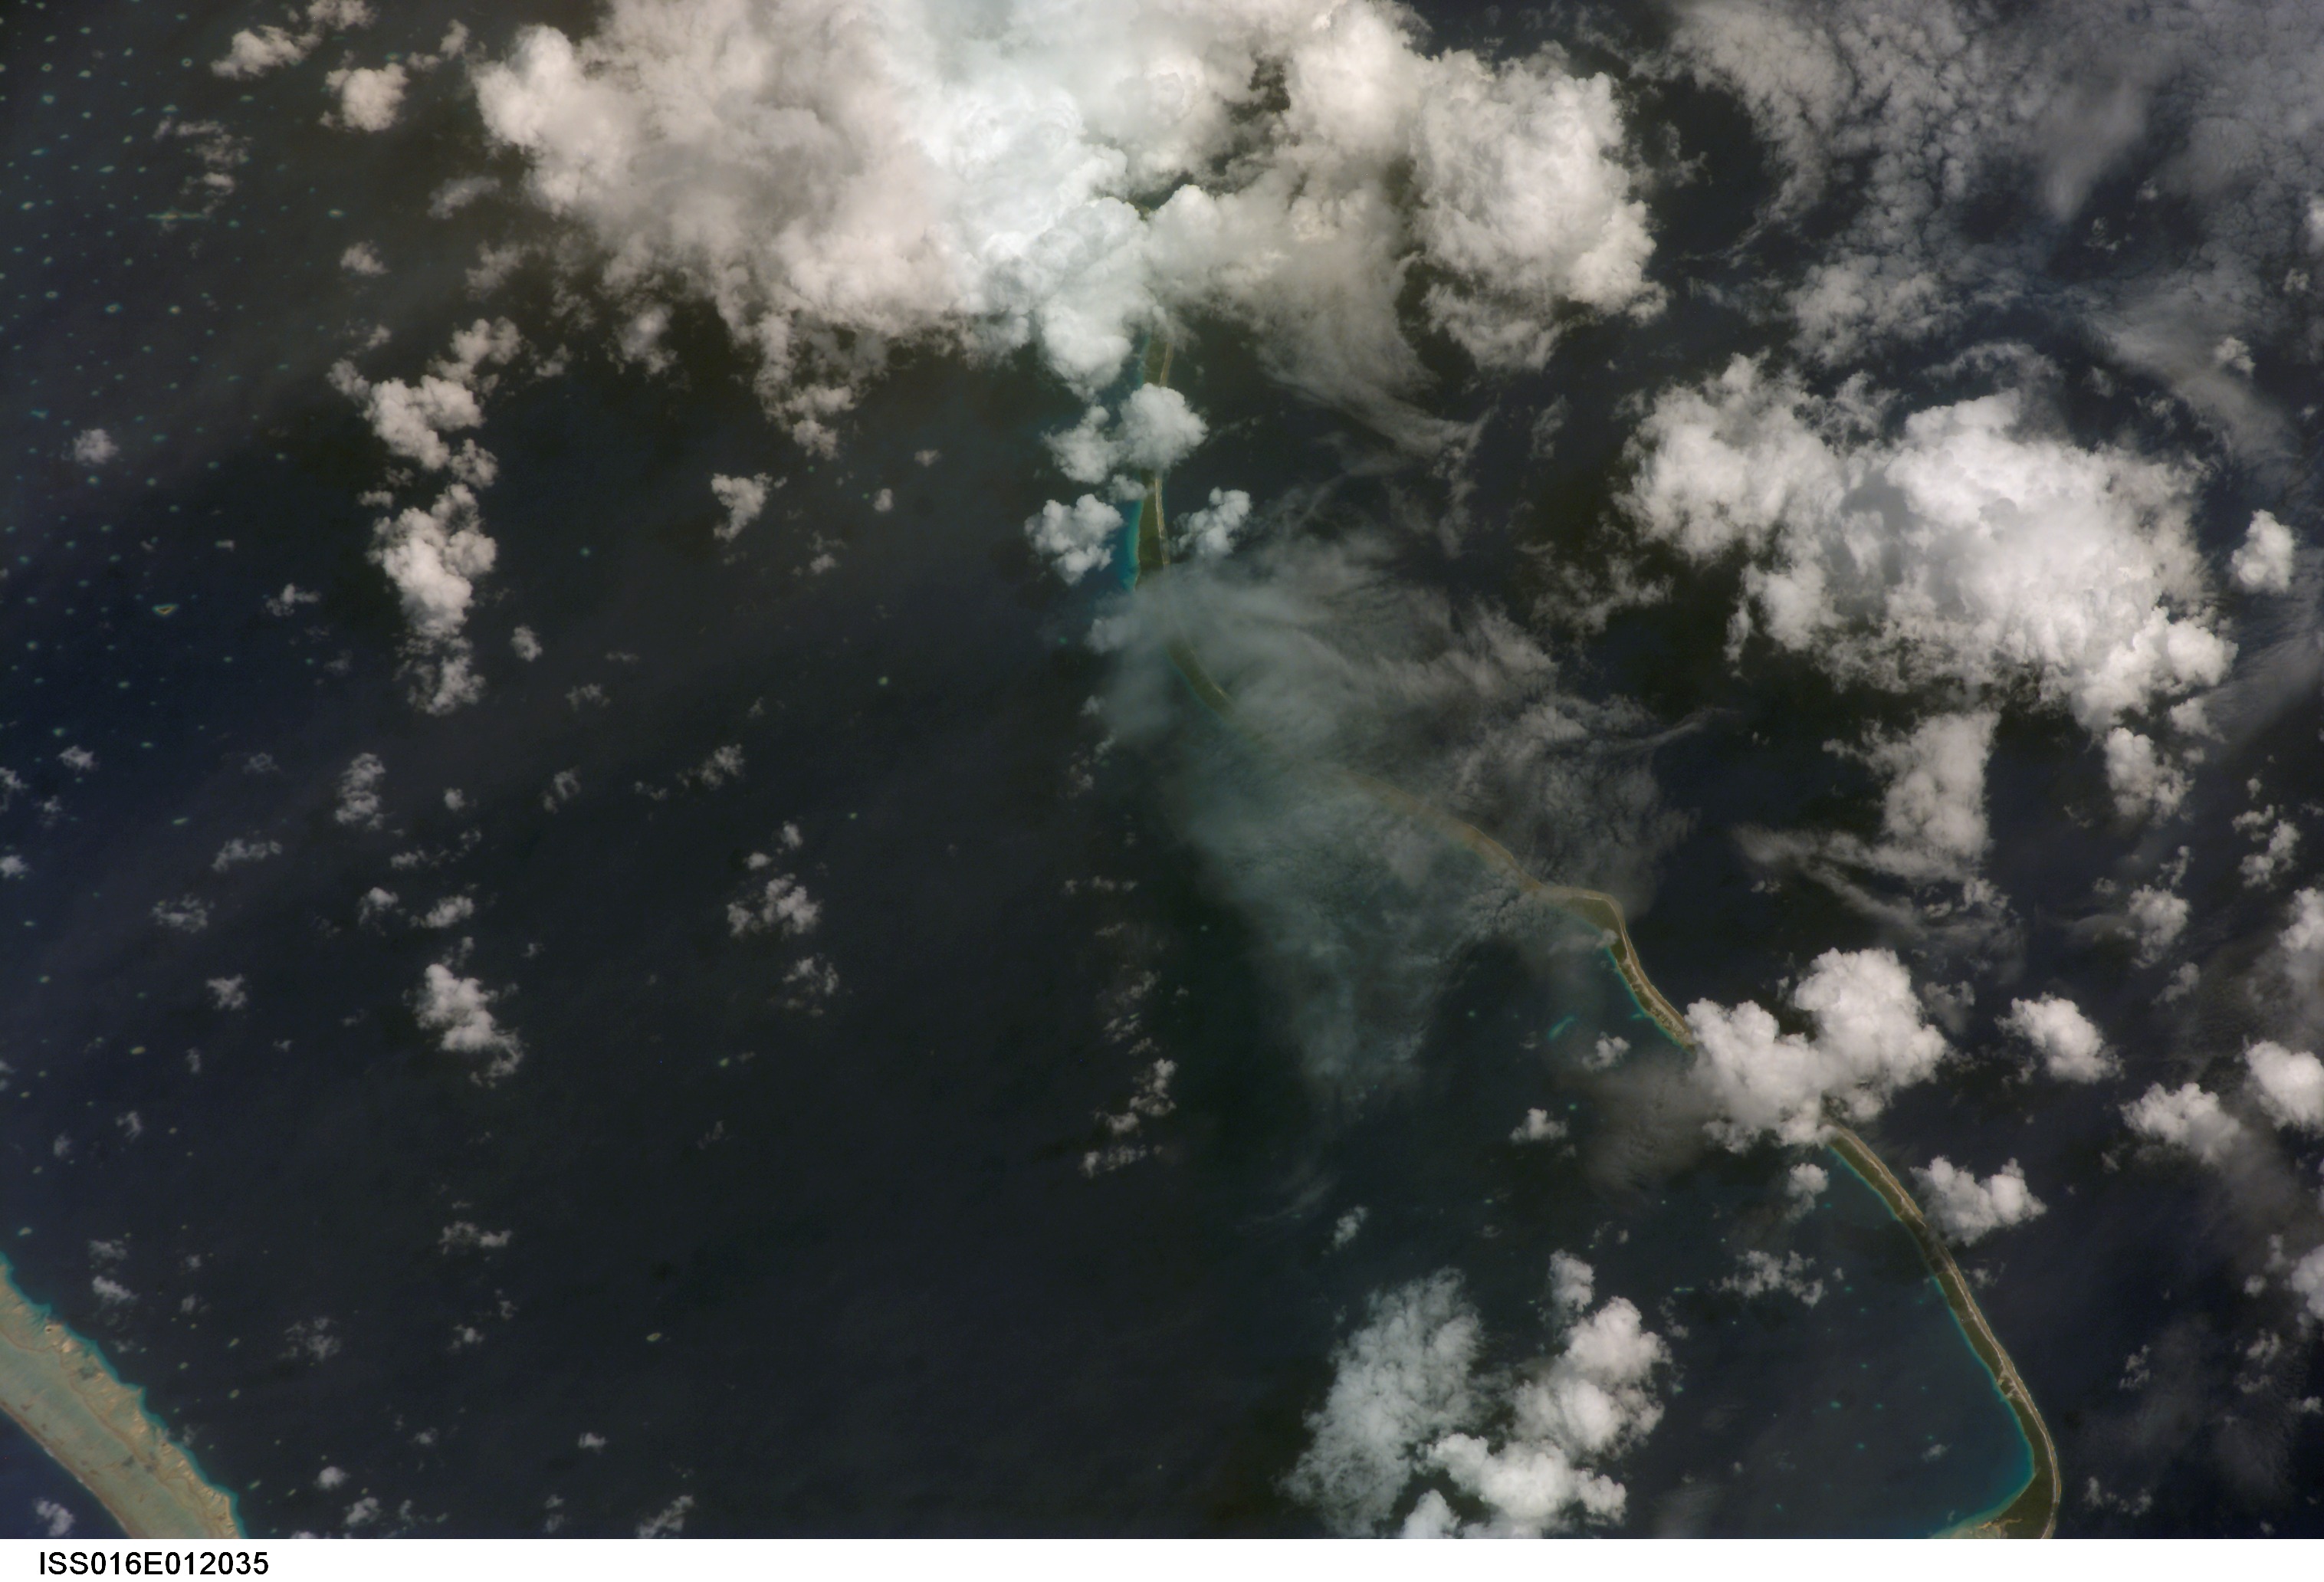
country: TUAMOTU ARCHIPELAGO
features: FAKARAVA ATOLL, S. PACIFIC O.
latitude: -16.4
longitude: -145.5
